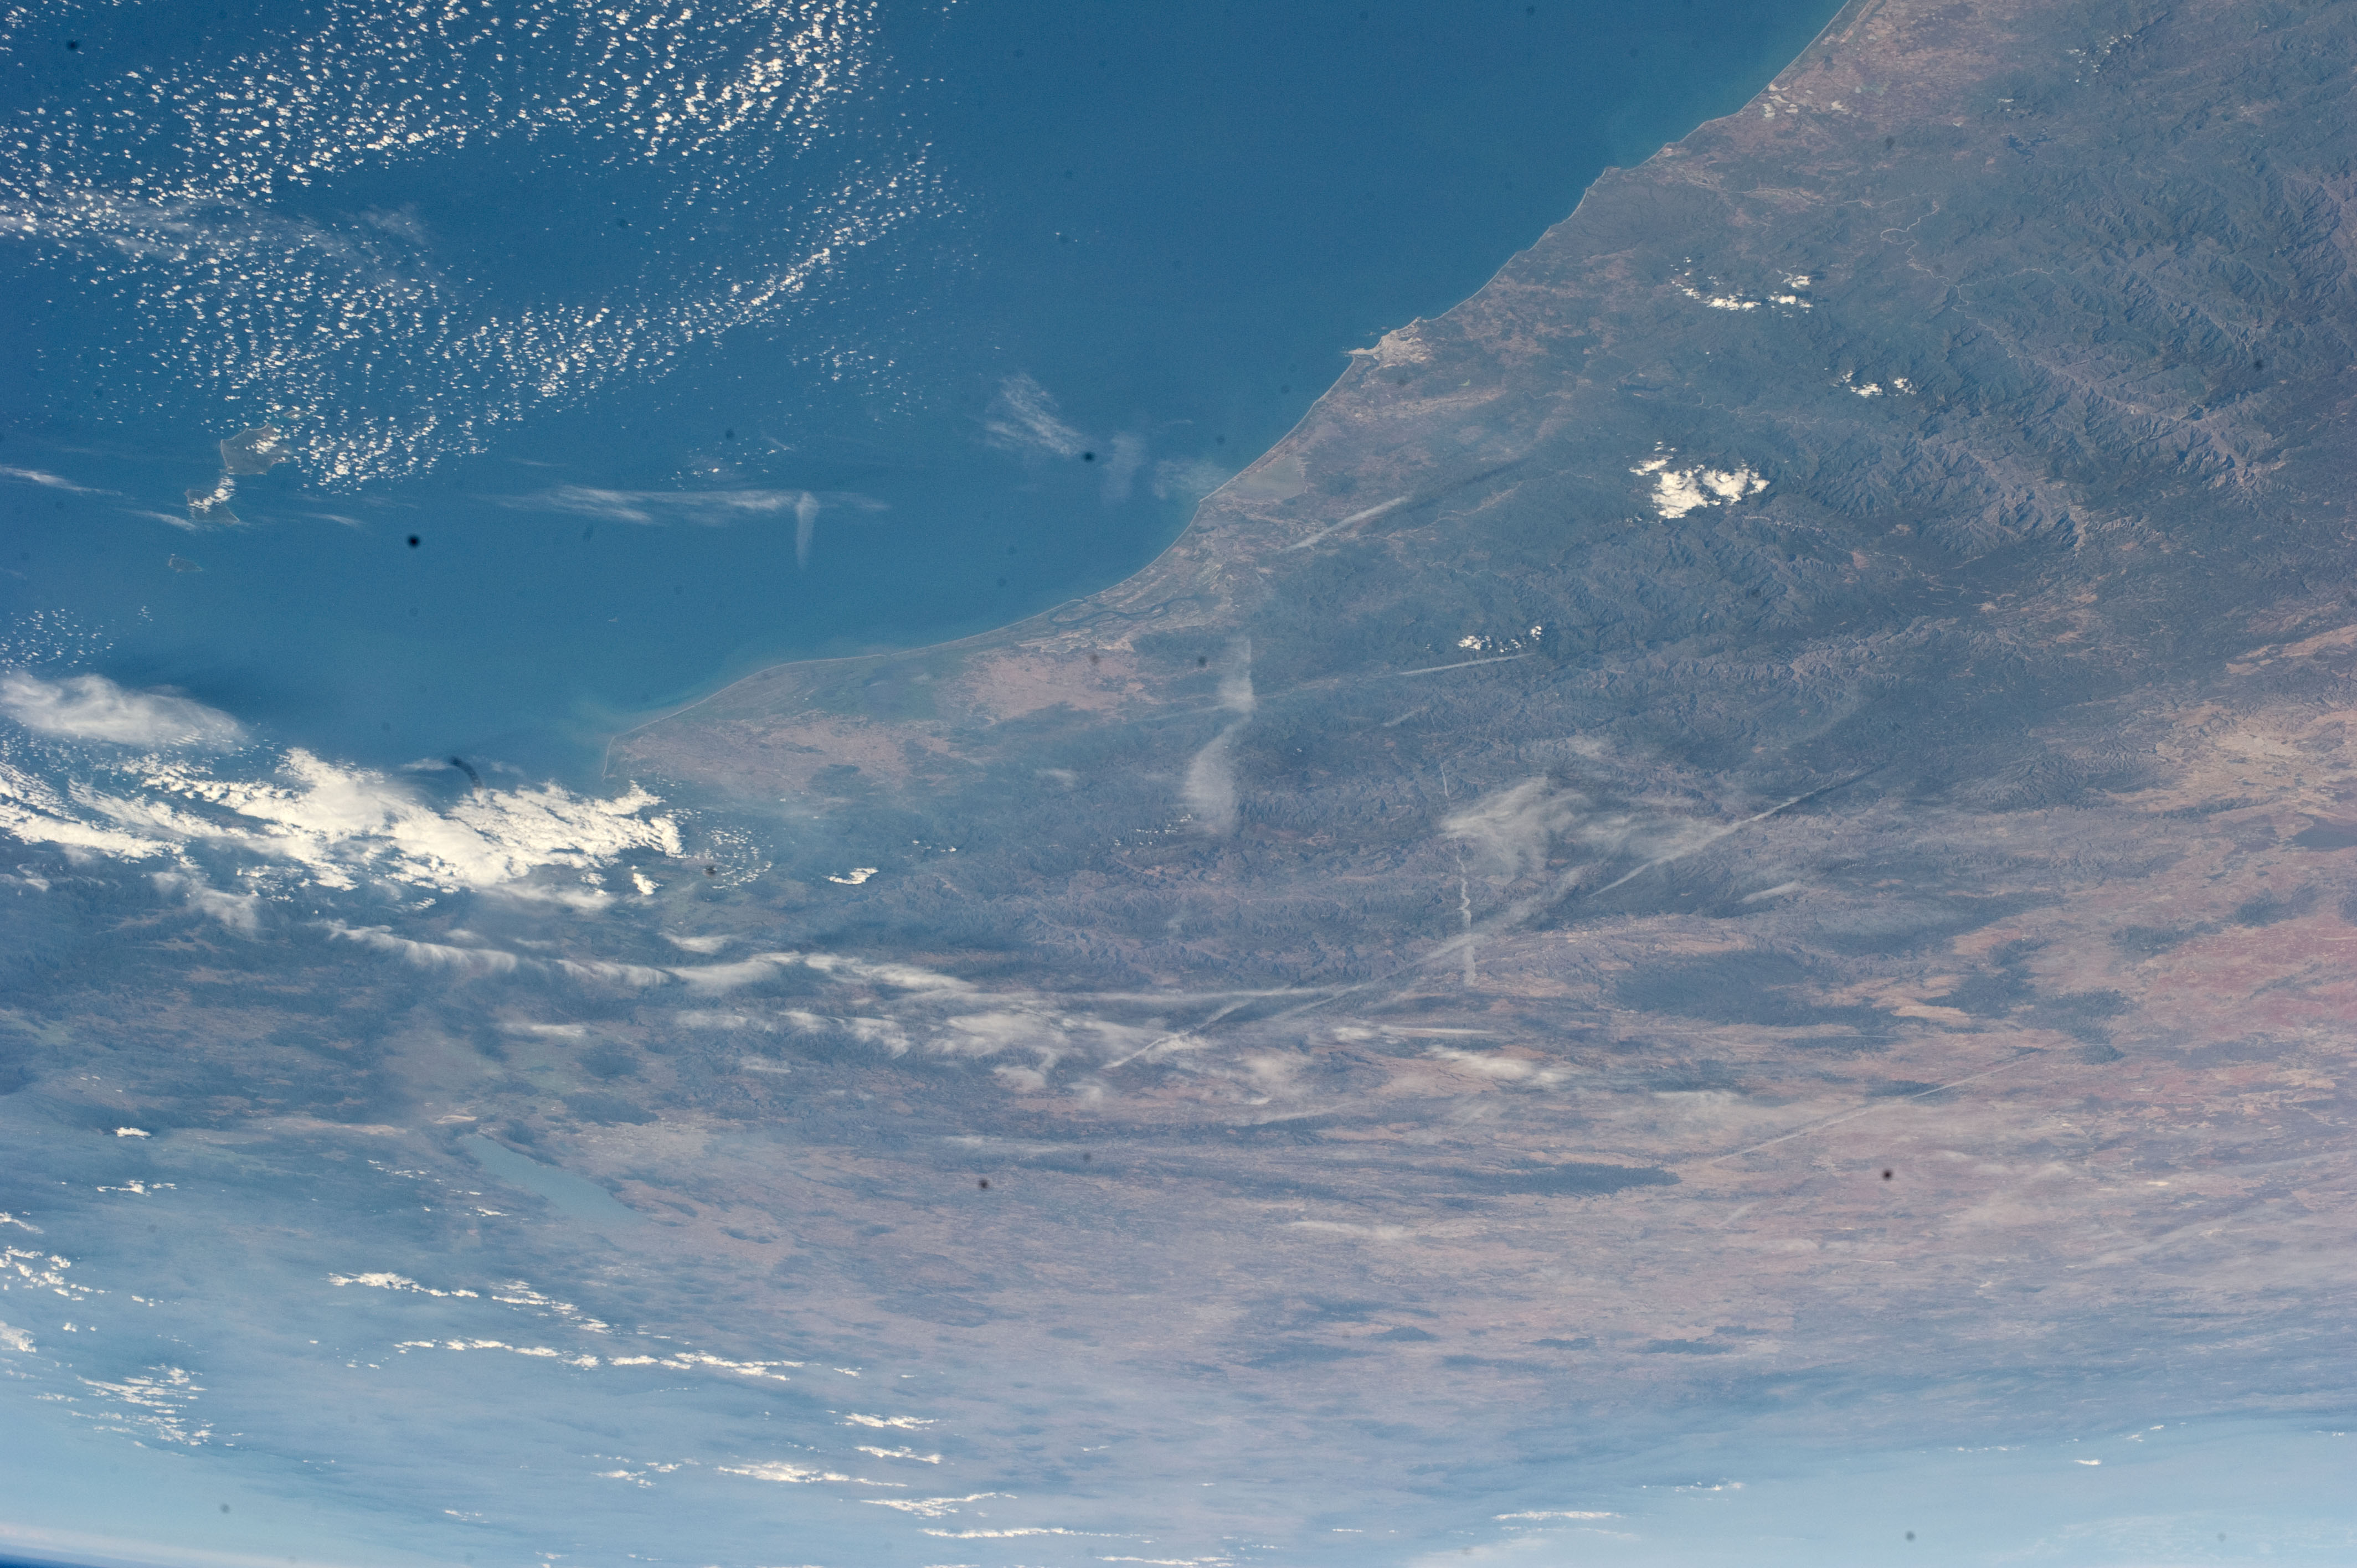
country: MEXICO
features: PAN- PACIFIC O., SIERRA MADRE OCCIDENTAL MTS.
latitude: 22.0
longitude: -105.0
